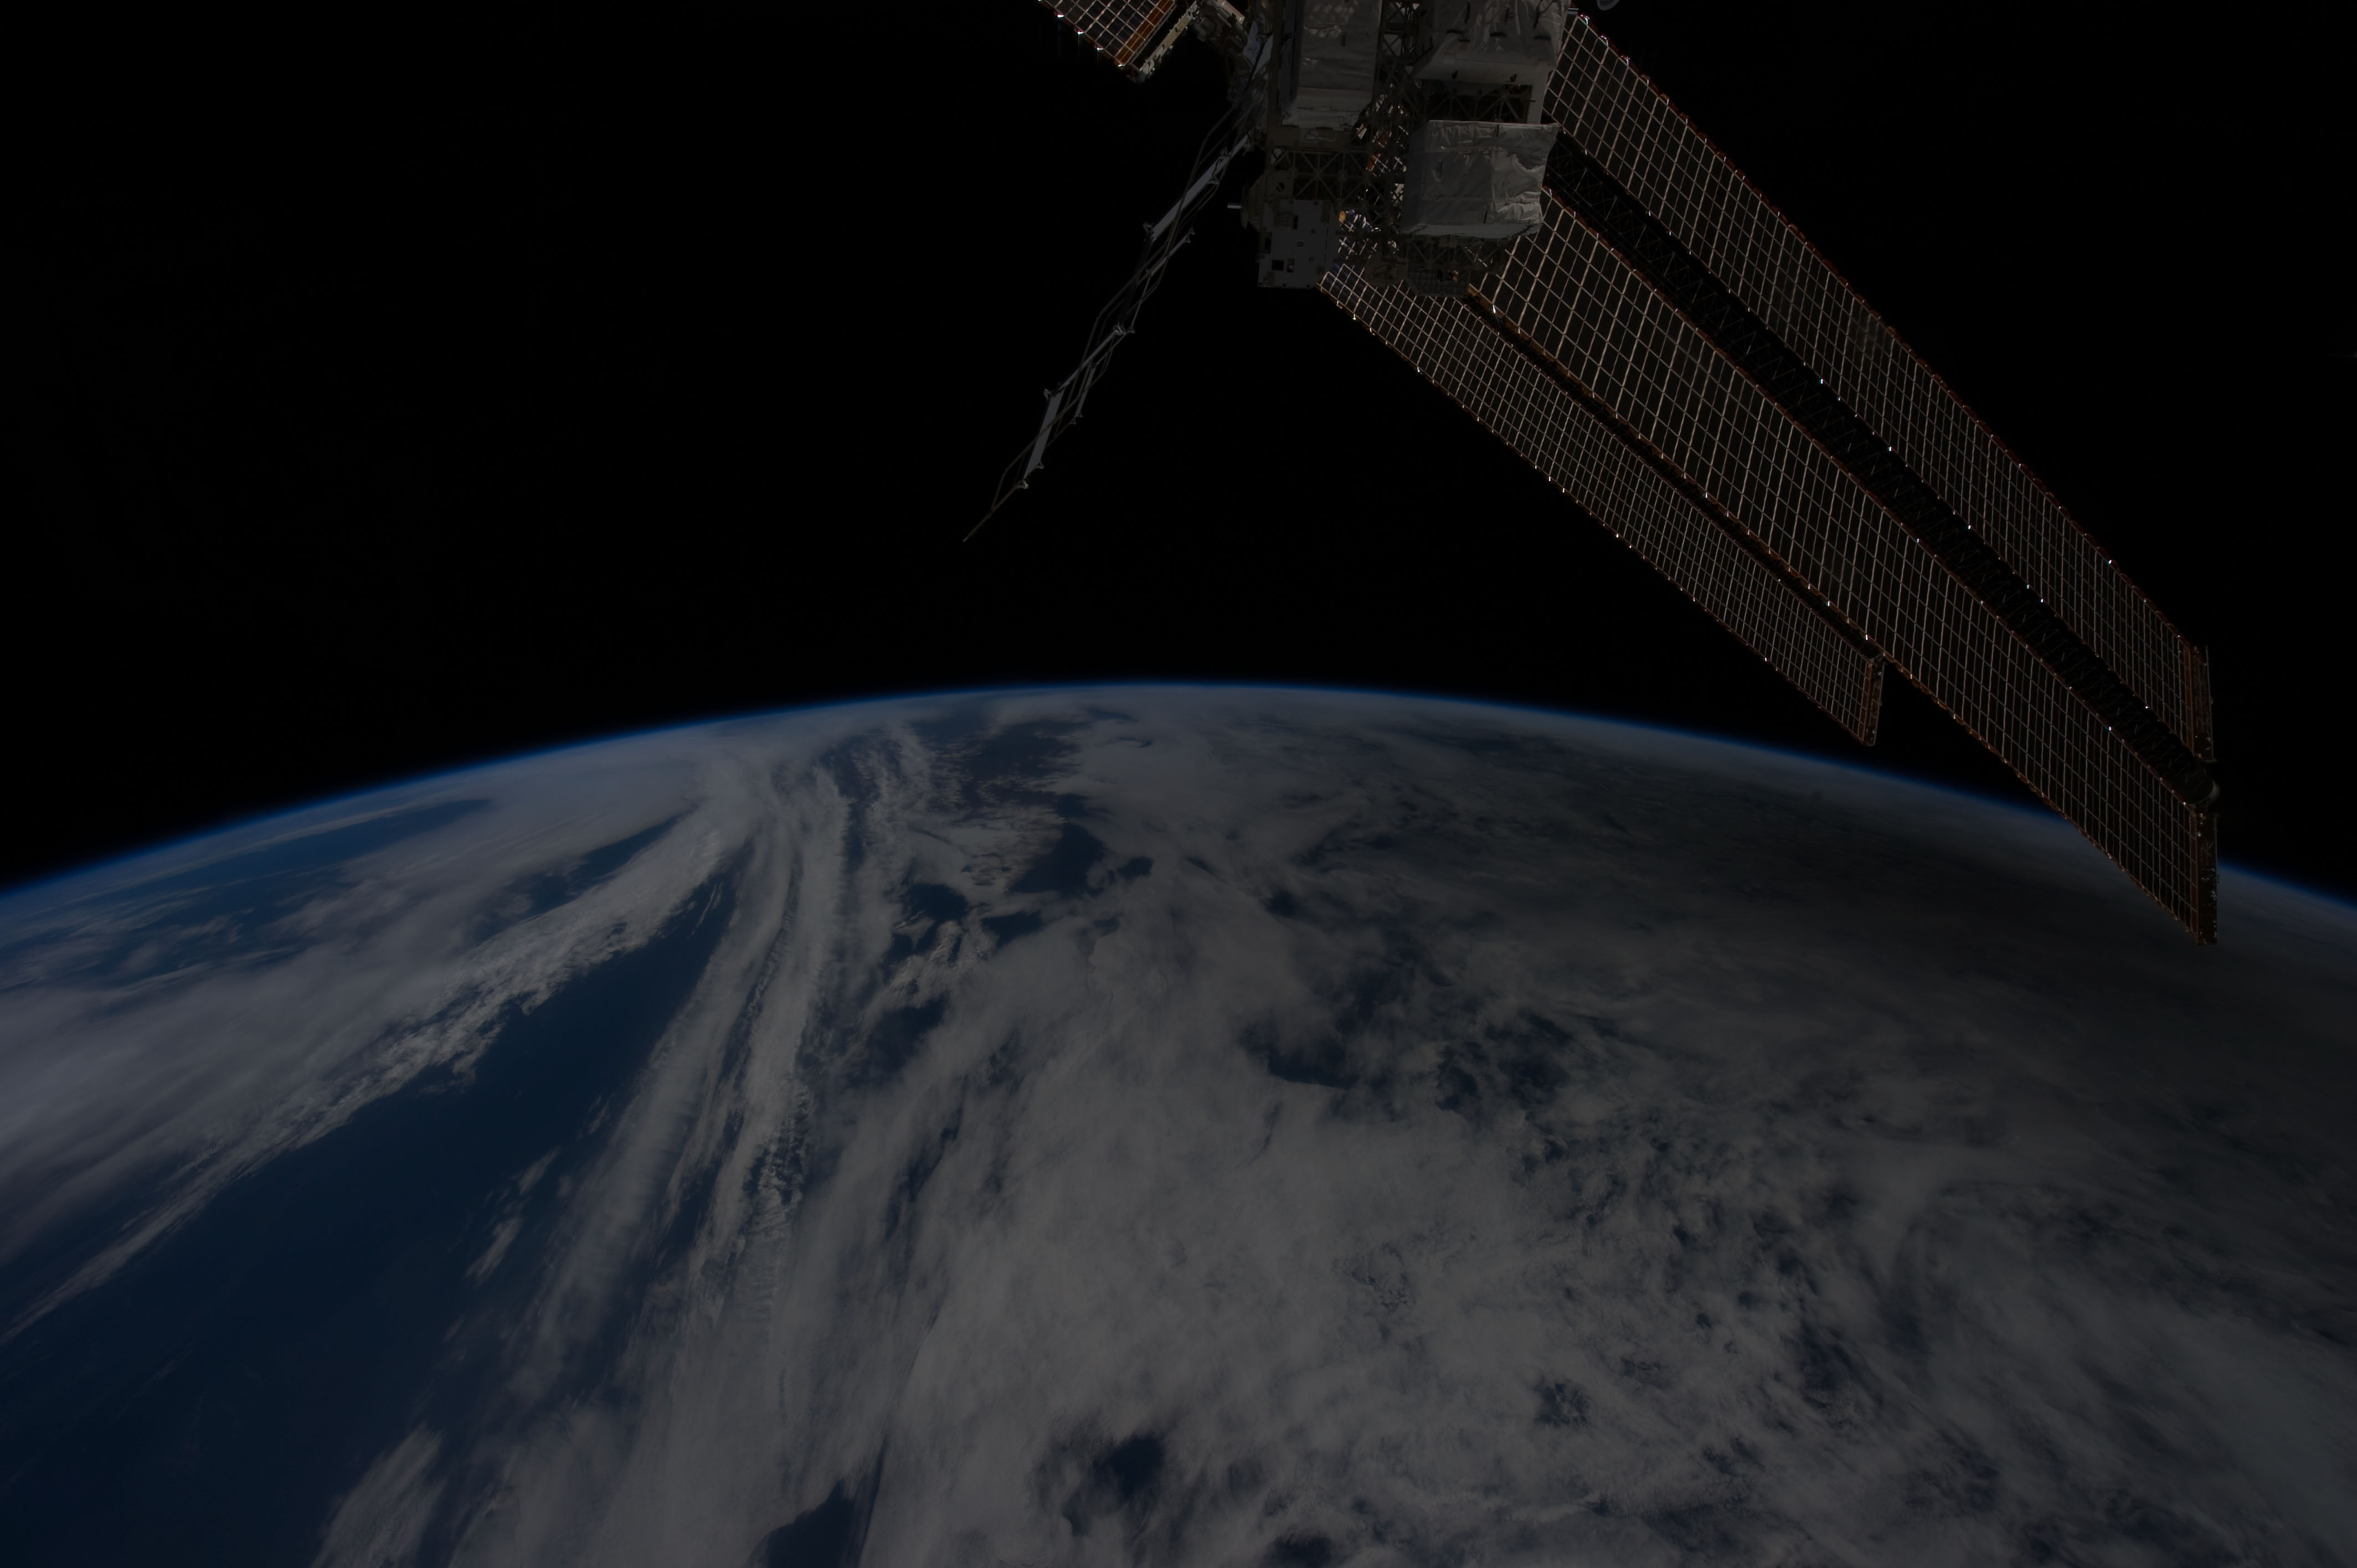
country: PACIFIC OCEAN
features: PORTION OF SHADOW OF ANNULAR SOLAR ECLIPSE ON CLOUD TOPS, WESTERN PACIFIC
